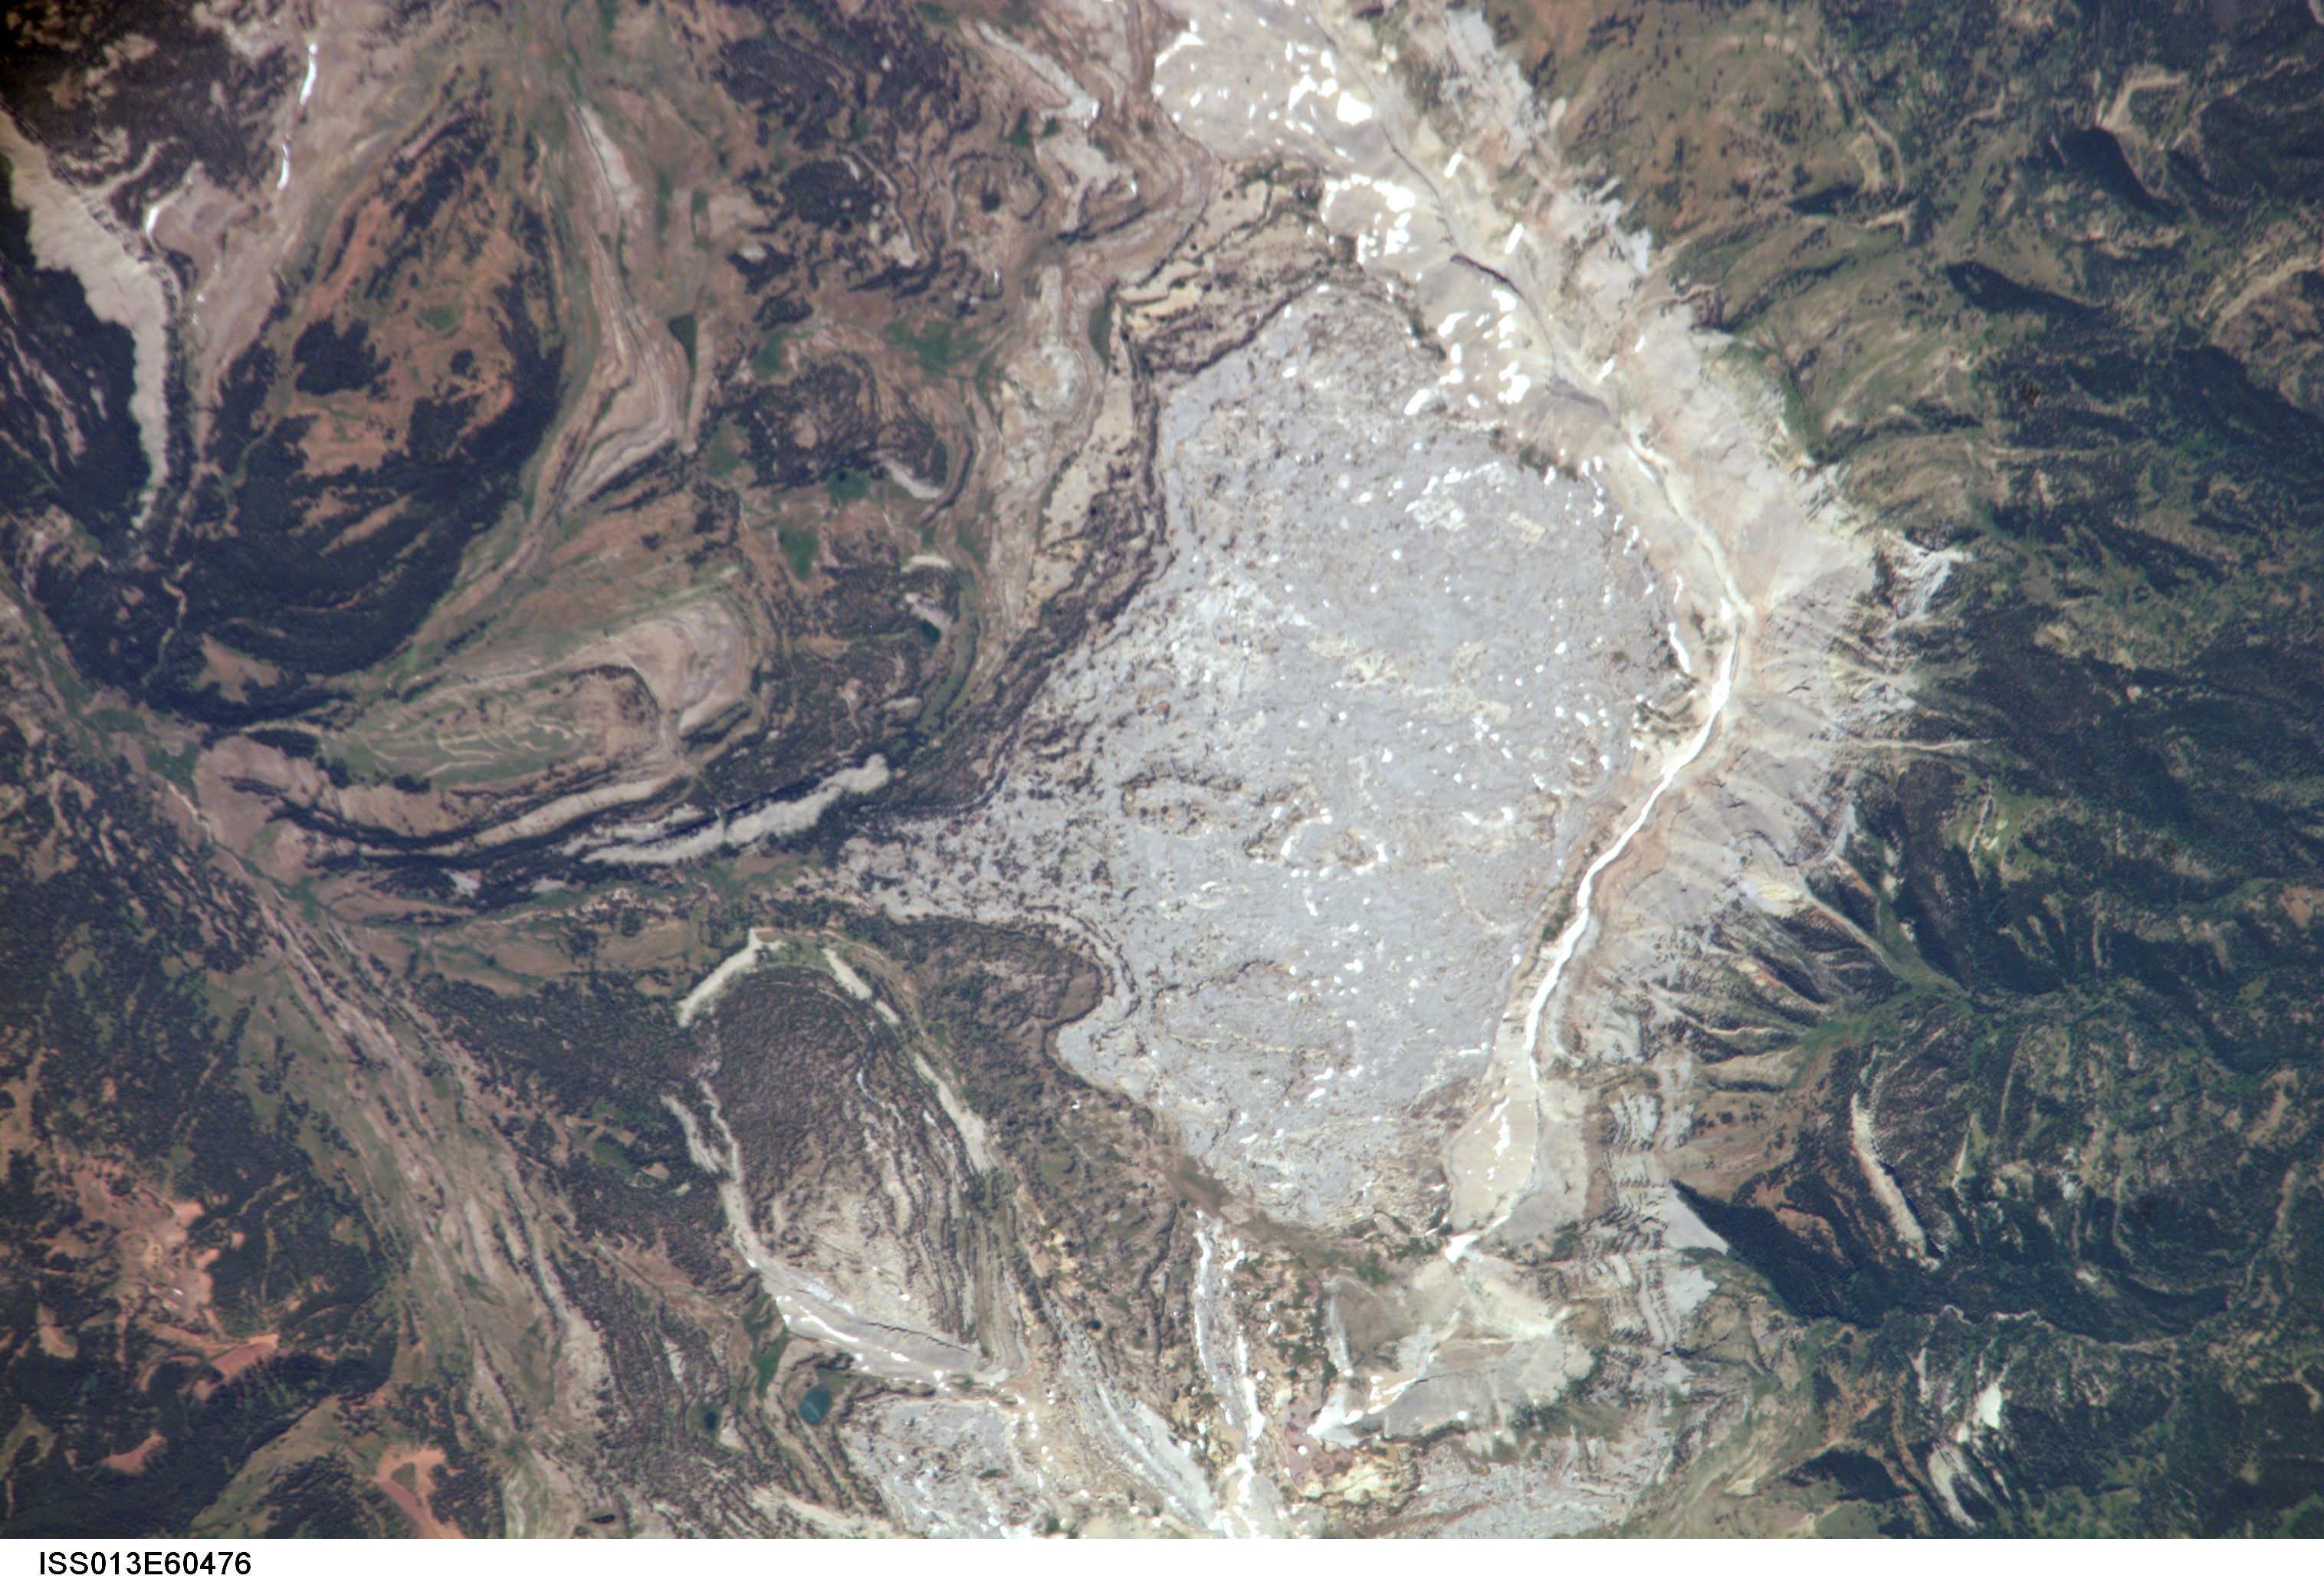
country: USA-WYOMING
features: GROS VENTRE RA., LAKES, FOR.
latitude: 43.3
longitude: -110.2
